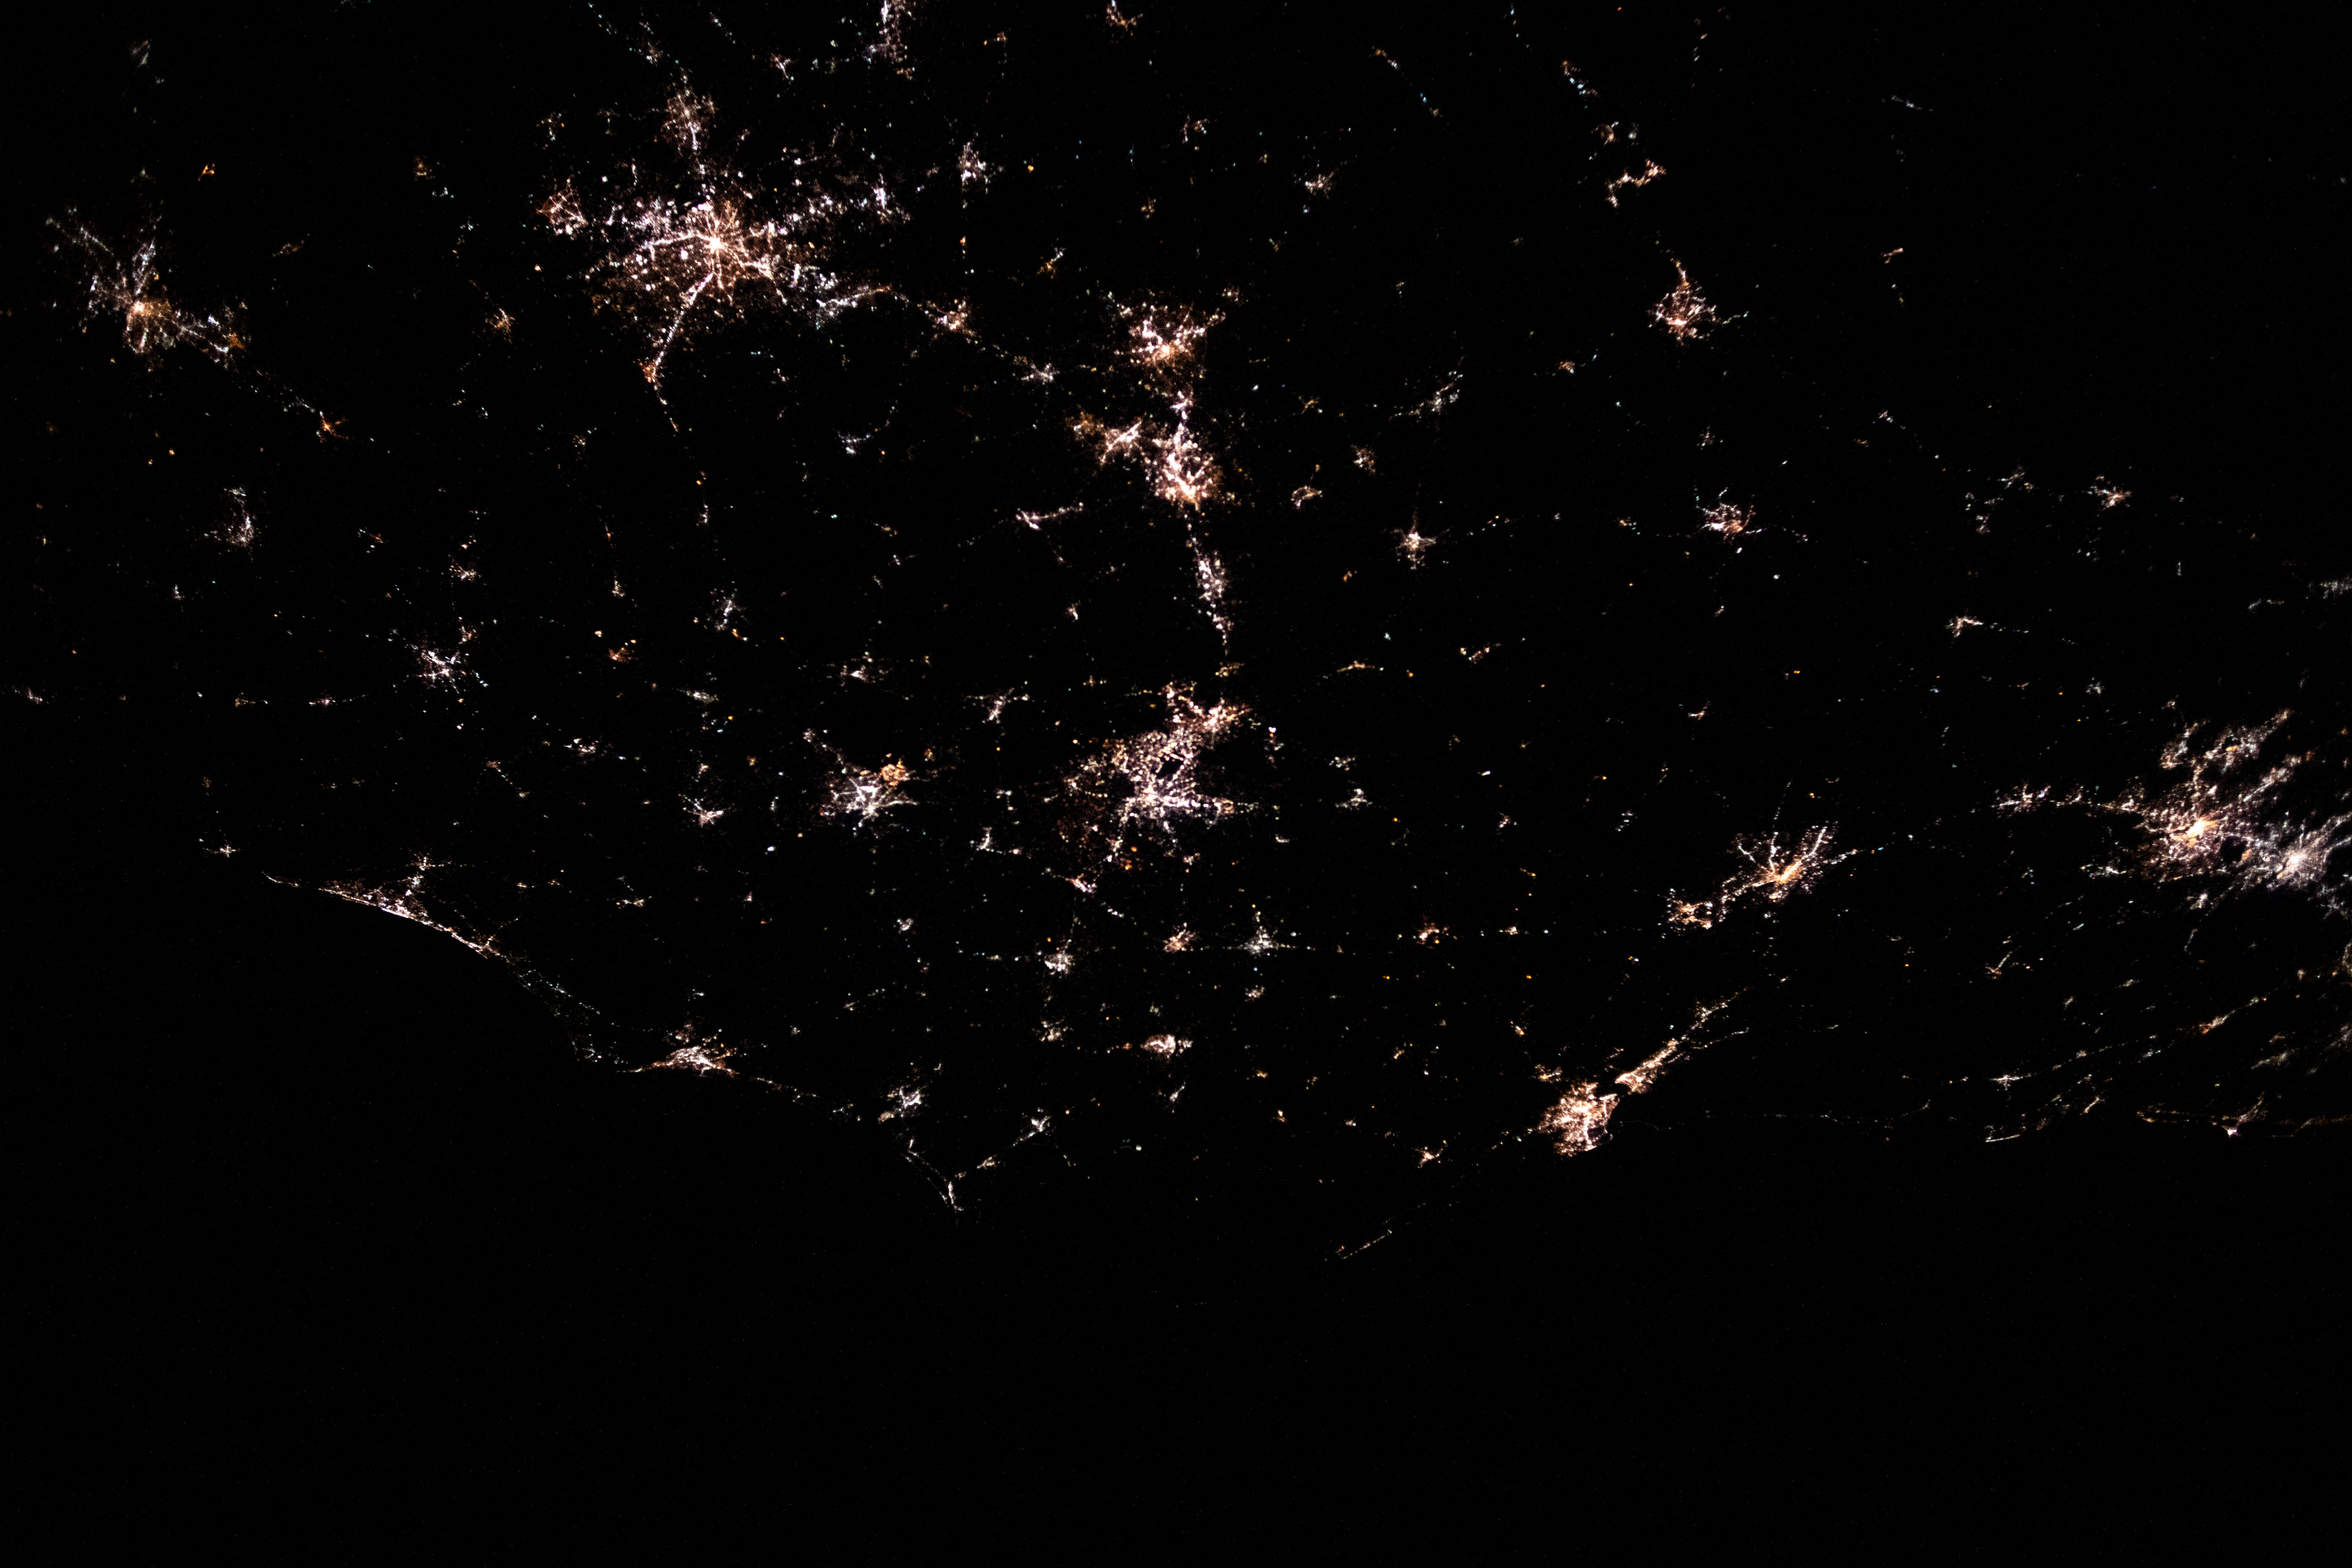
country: USA-NORTH CAROLINA
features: FORT BRAGG, NORTH CAROLINA, RALEIGH, COLUMBIA, SOUTH CAROLINA, DISTRICT OF COLUMBIA, BALTIMORE
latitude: 36.0
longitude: -78.5
